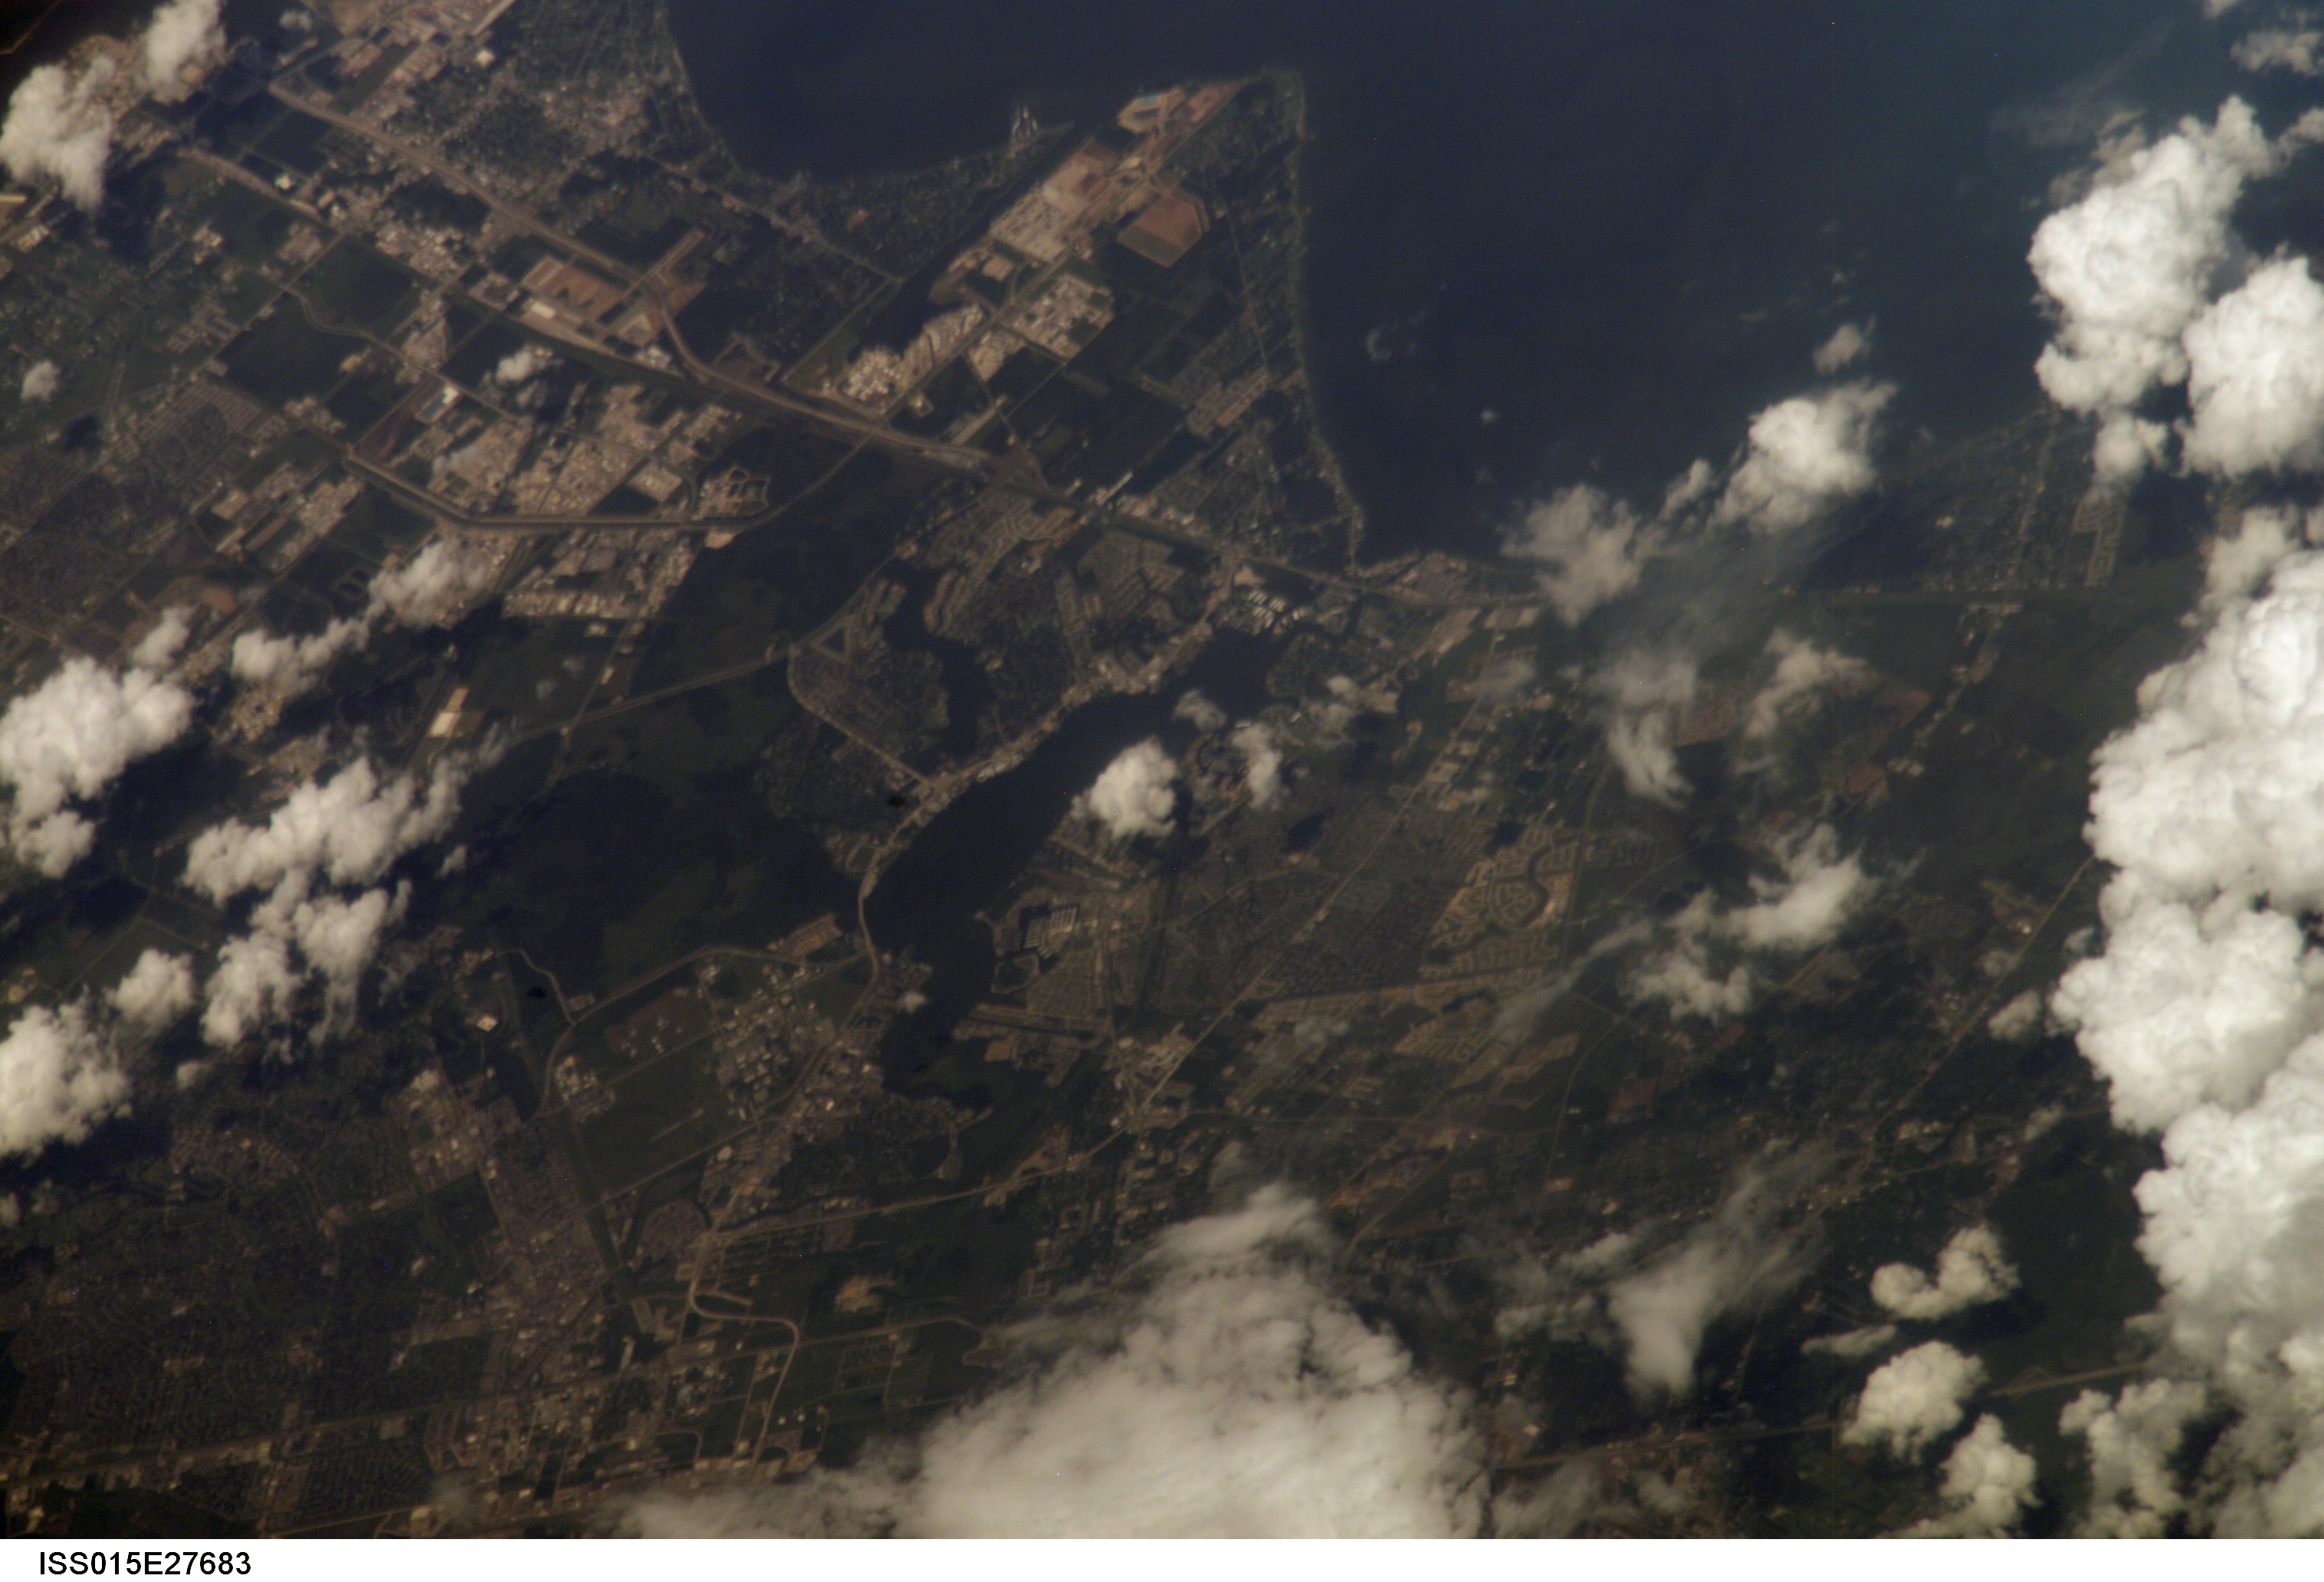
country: USA-TEXAS
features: CLEAR L., GALVESTON B., JSC
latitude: 29.5
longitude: -95.1
